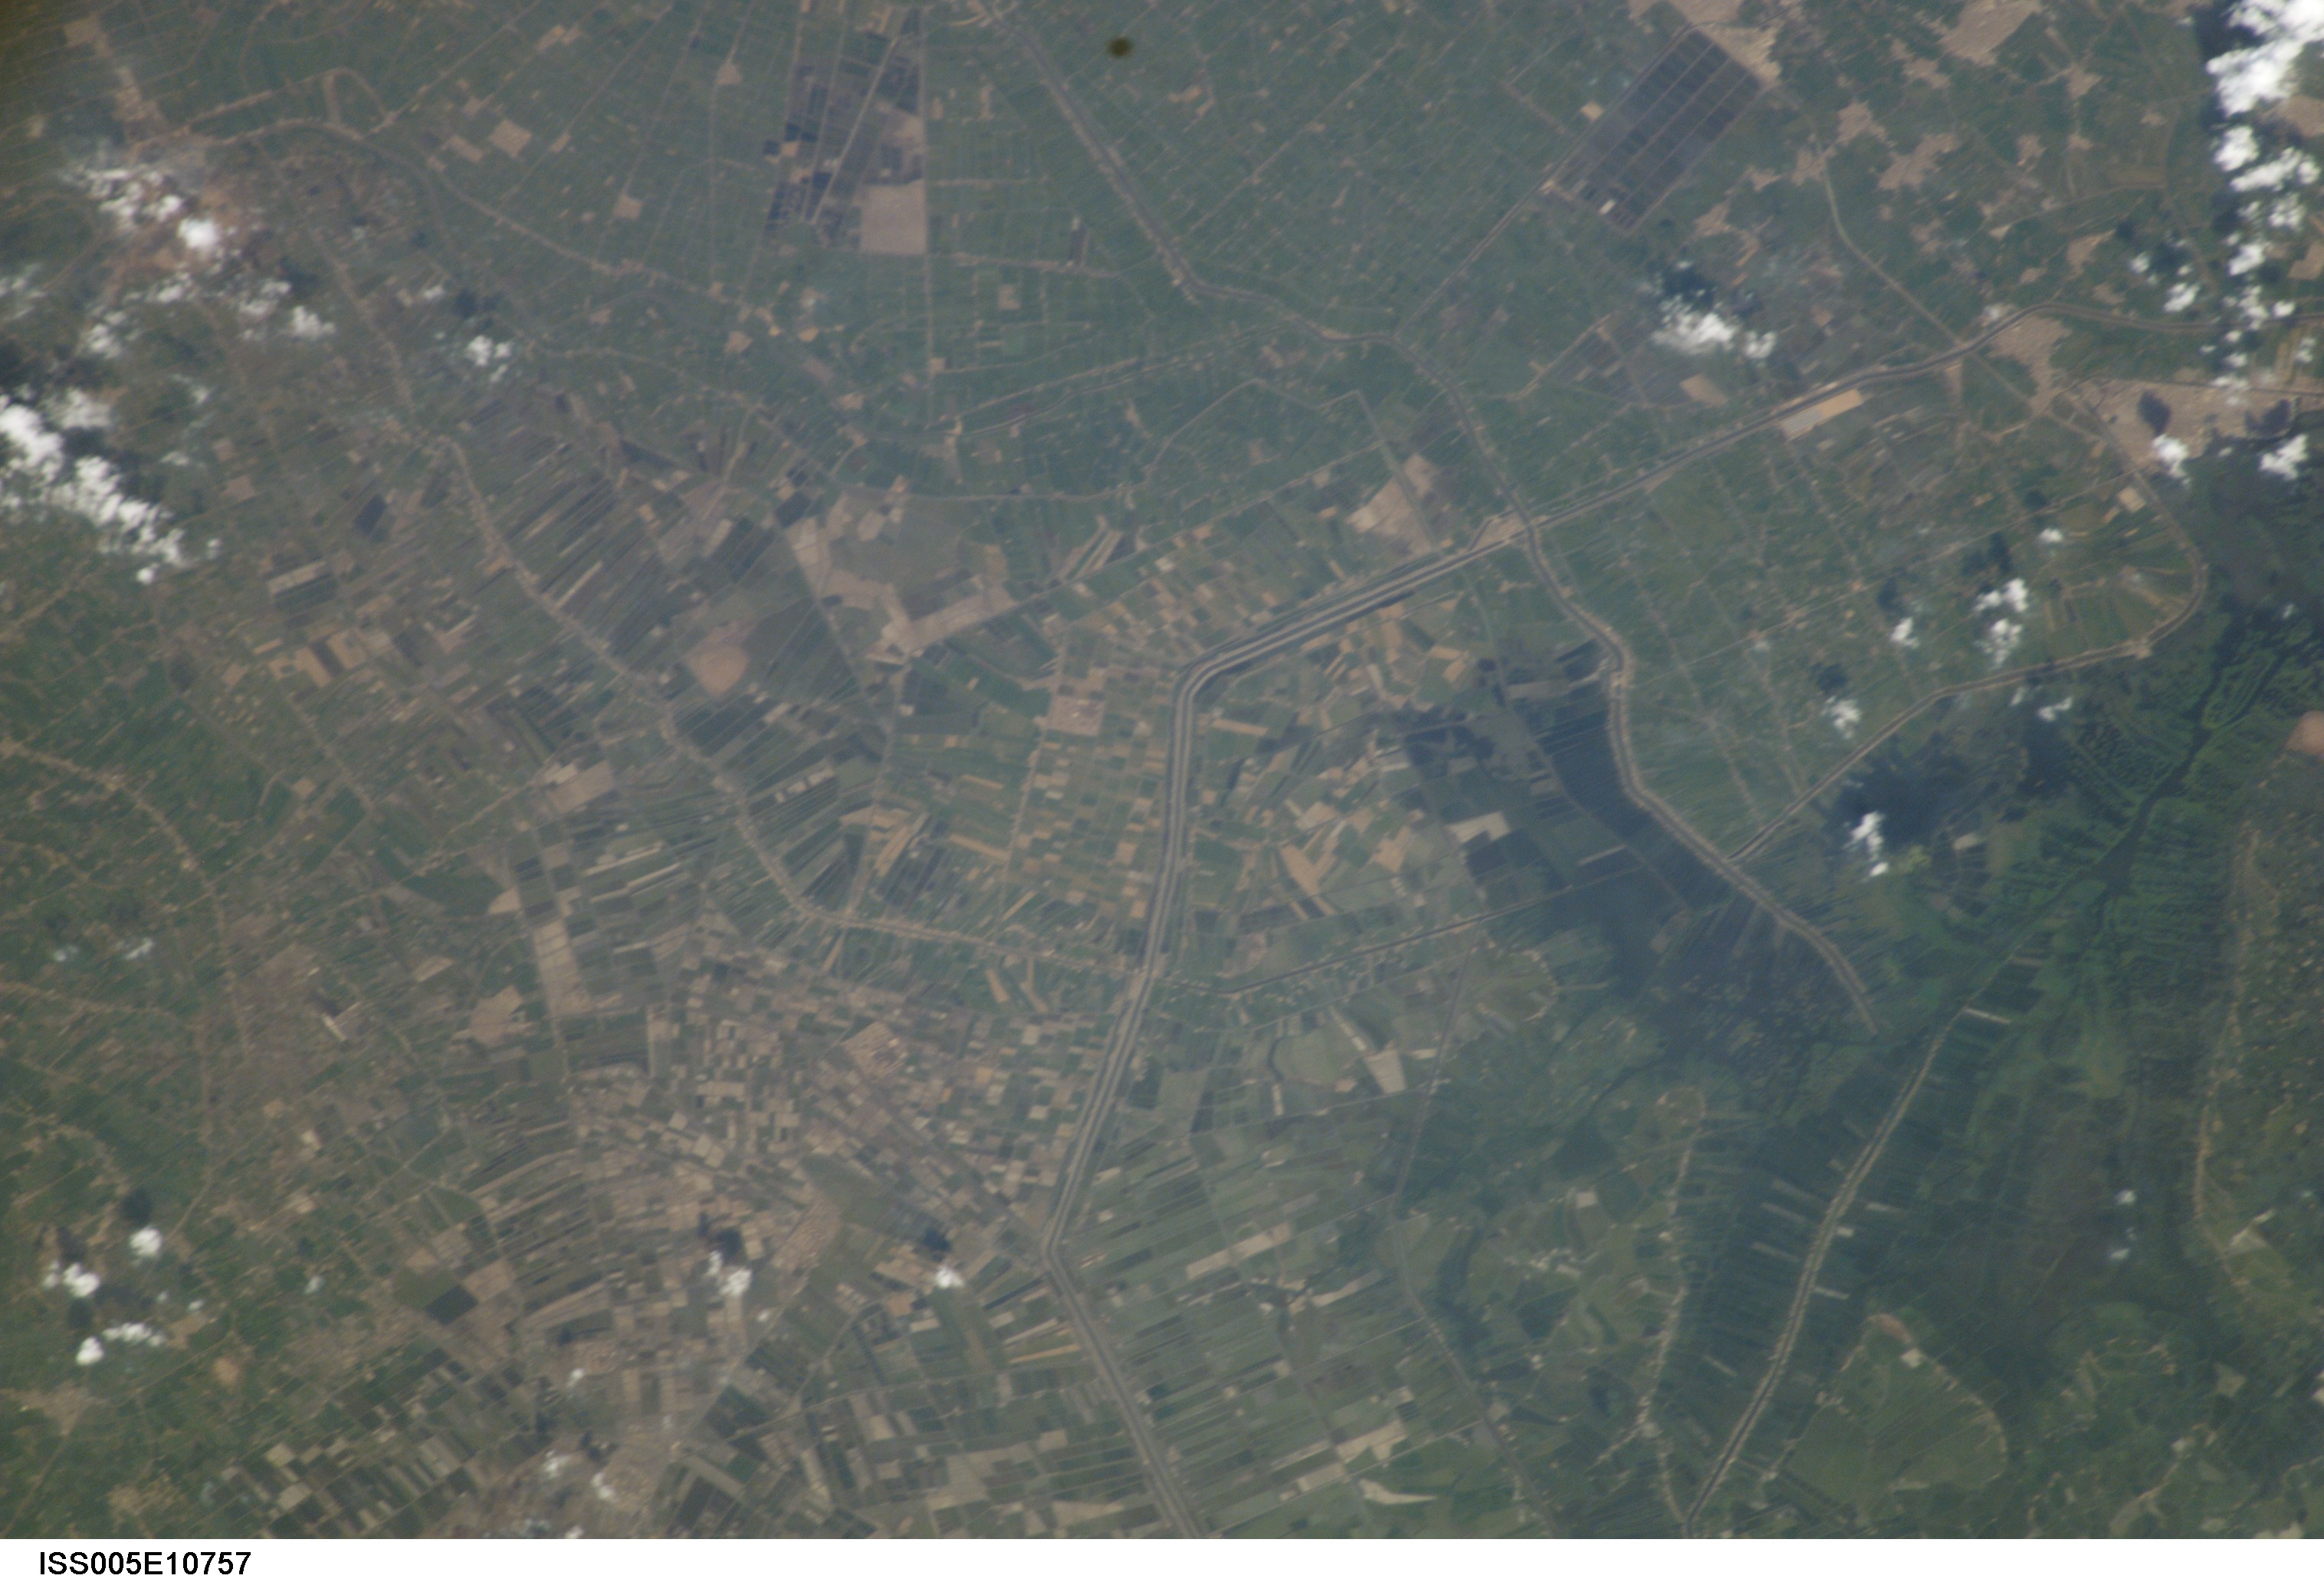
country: EGYPT
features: EASTERN NILE DELTA, CANALS
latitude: 31.0
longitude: 31.9
